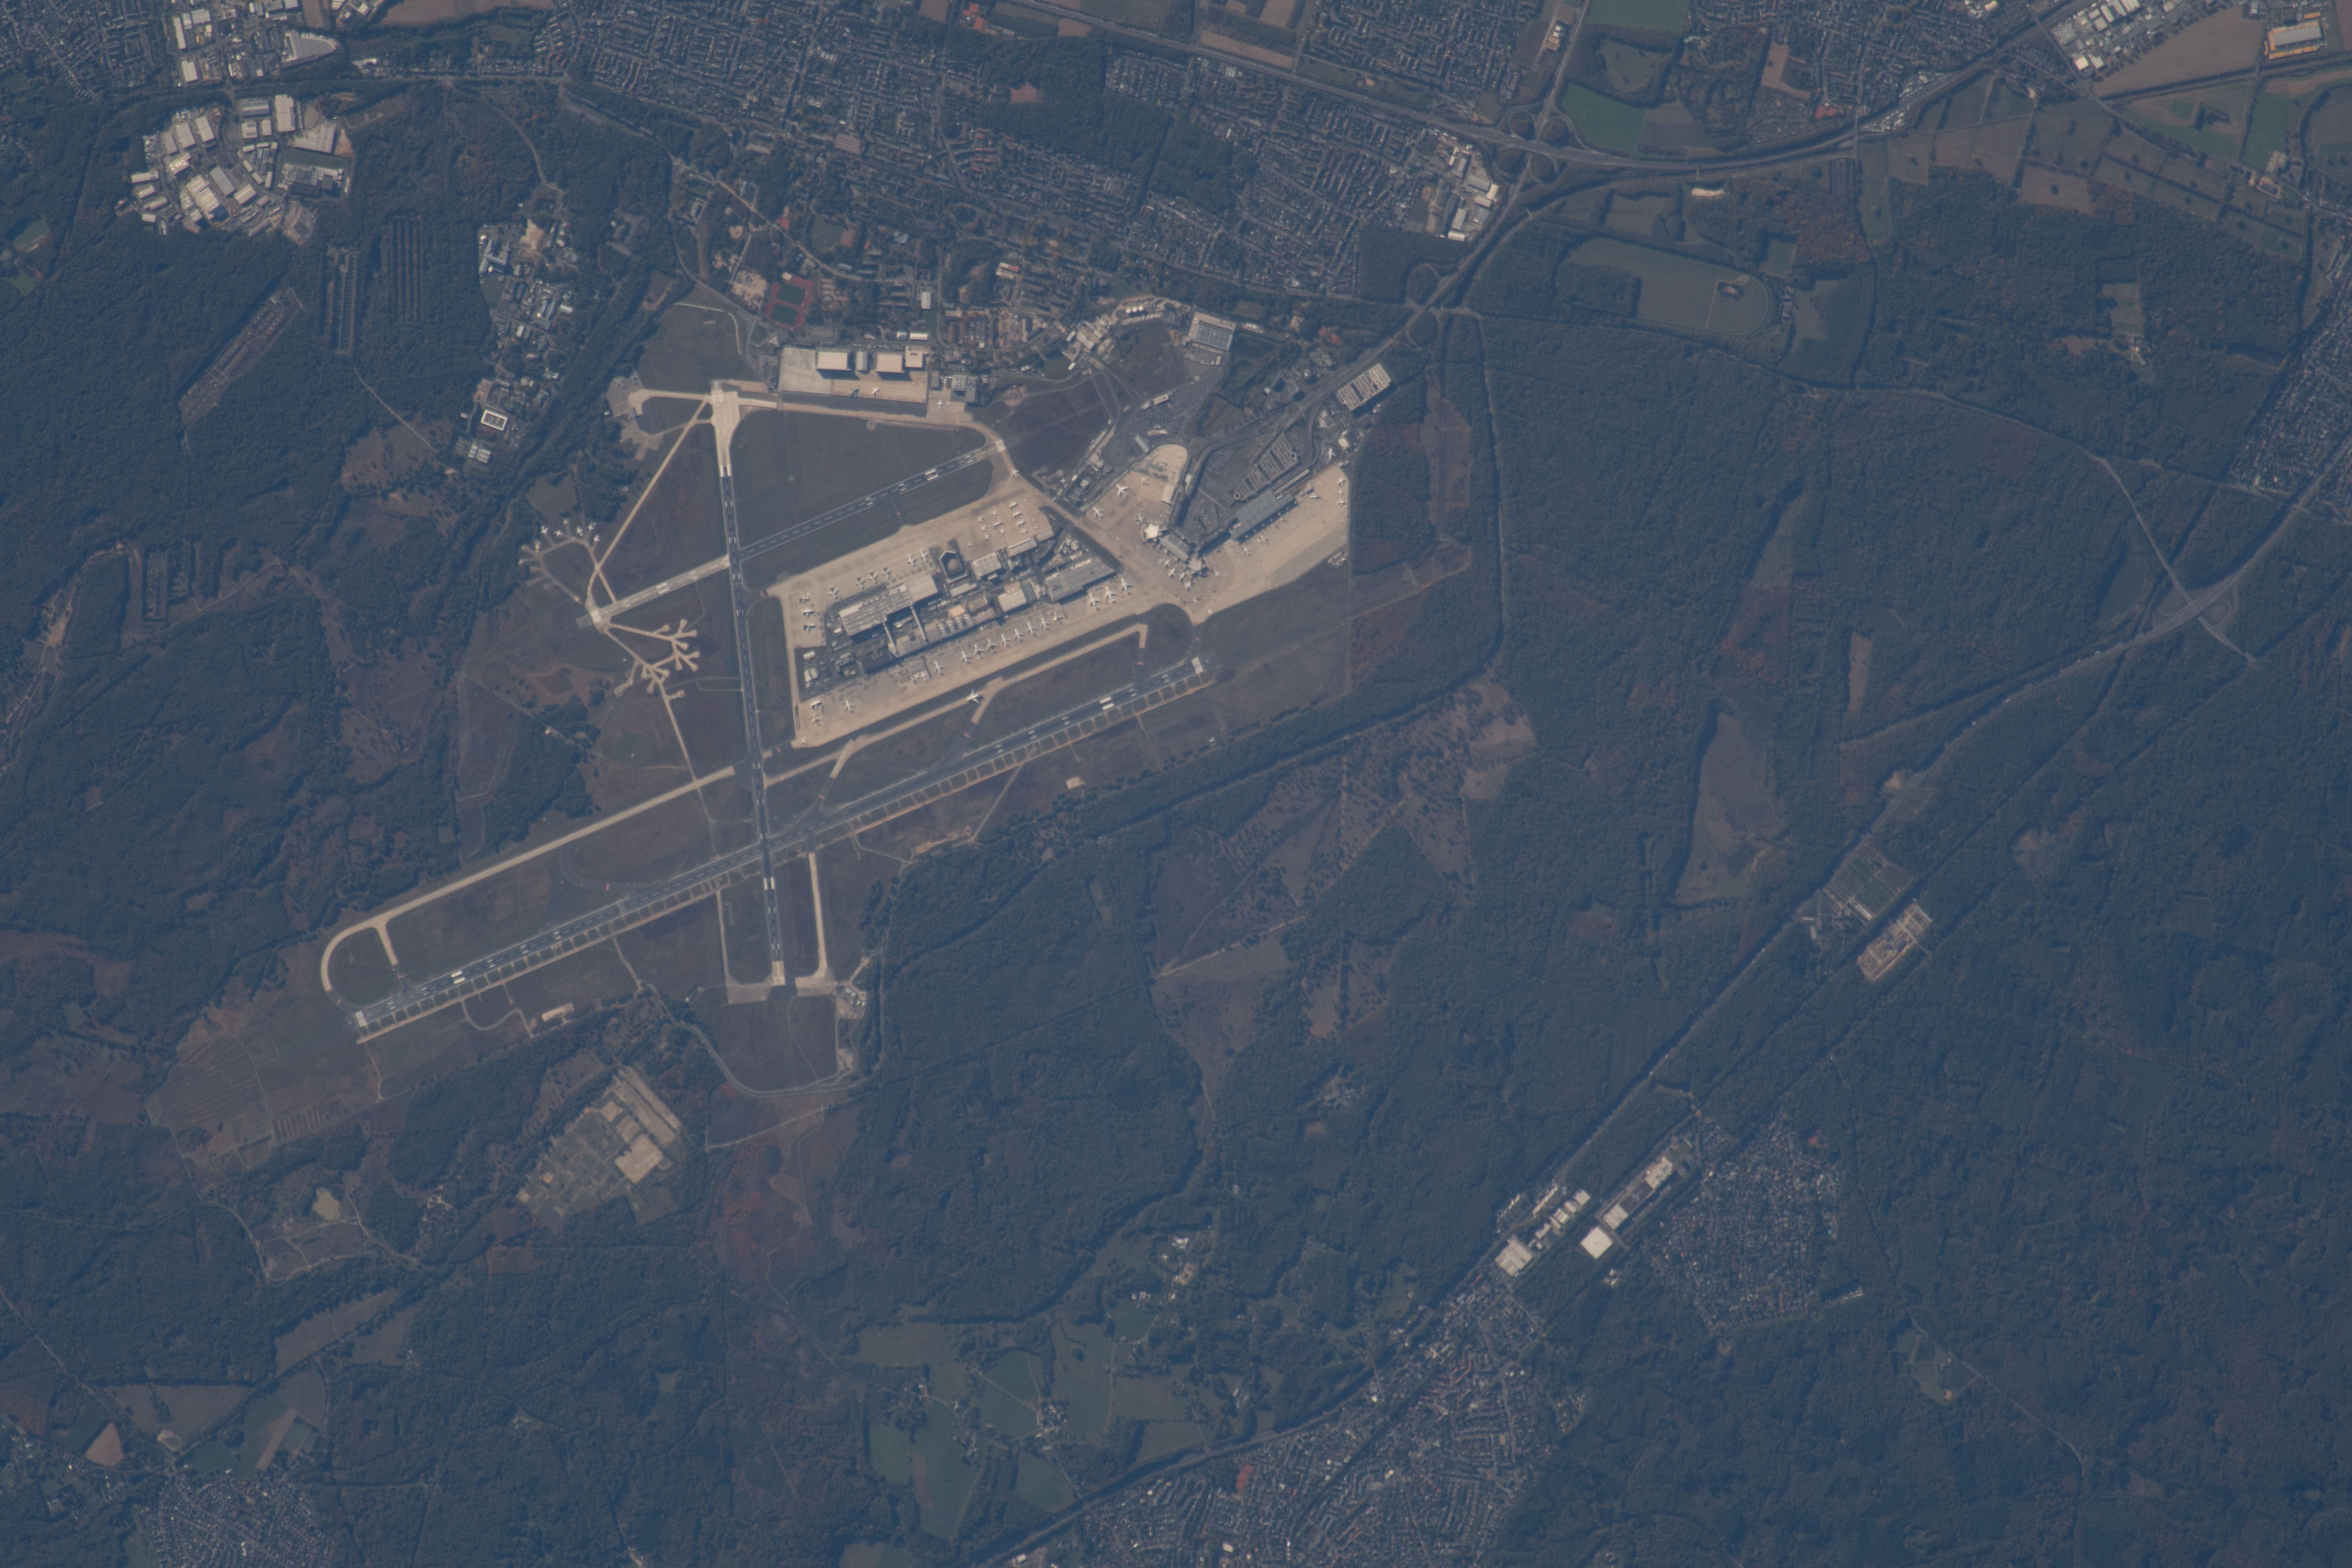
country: GERMANY
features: GERMANY, COLOGNE BONN AIRPORT,LAT. 50.51, LON. 7.08, KOLN BONN AIRPORT, KOLN, GERMANY,INDS.,COLOGNE BONN AIRPORT
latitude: 50.9
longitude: 7.1
